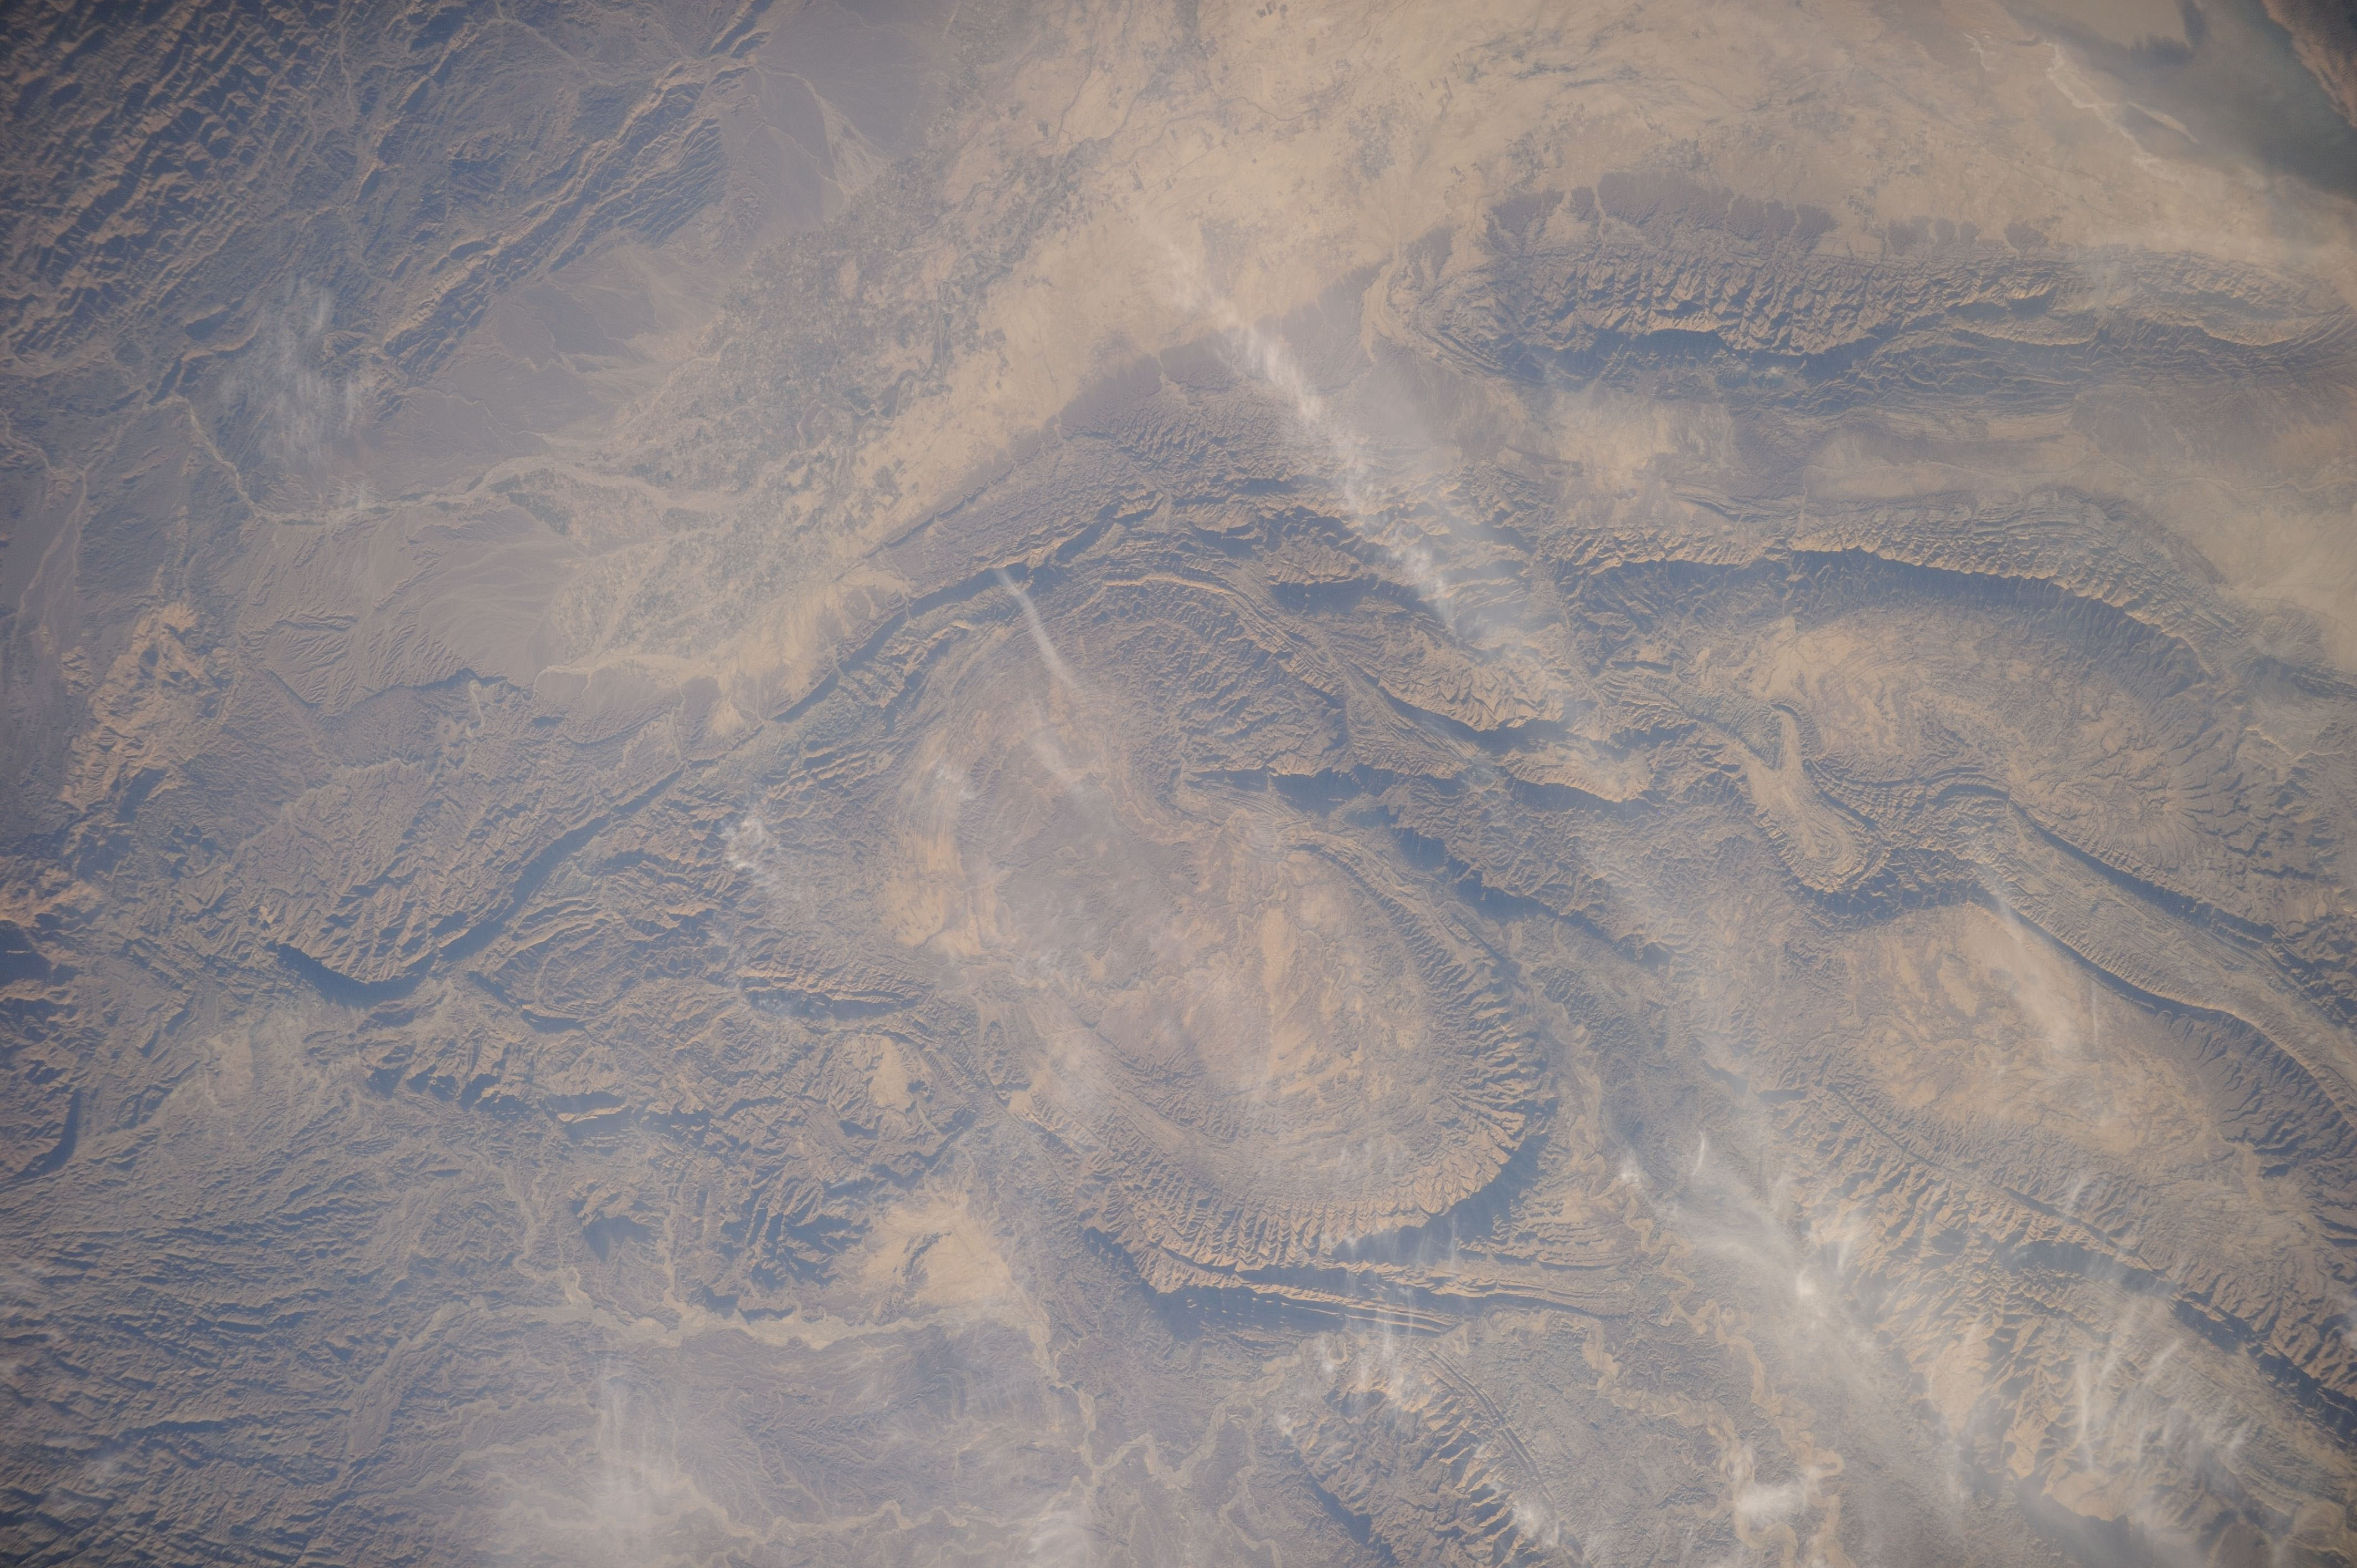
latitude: 26.1
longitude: 66.0
